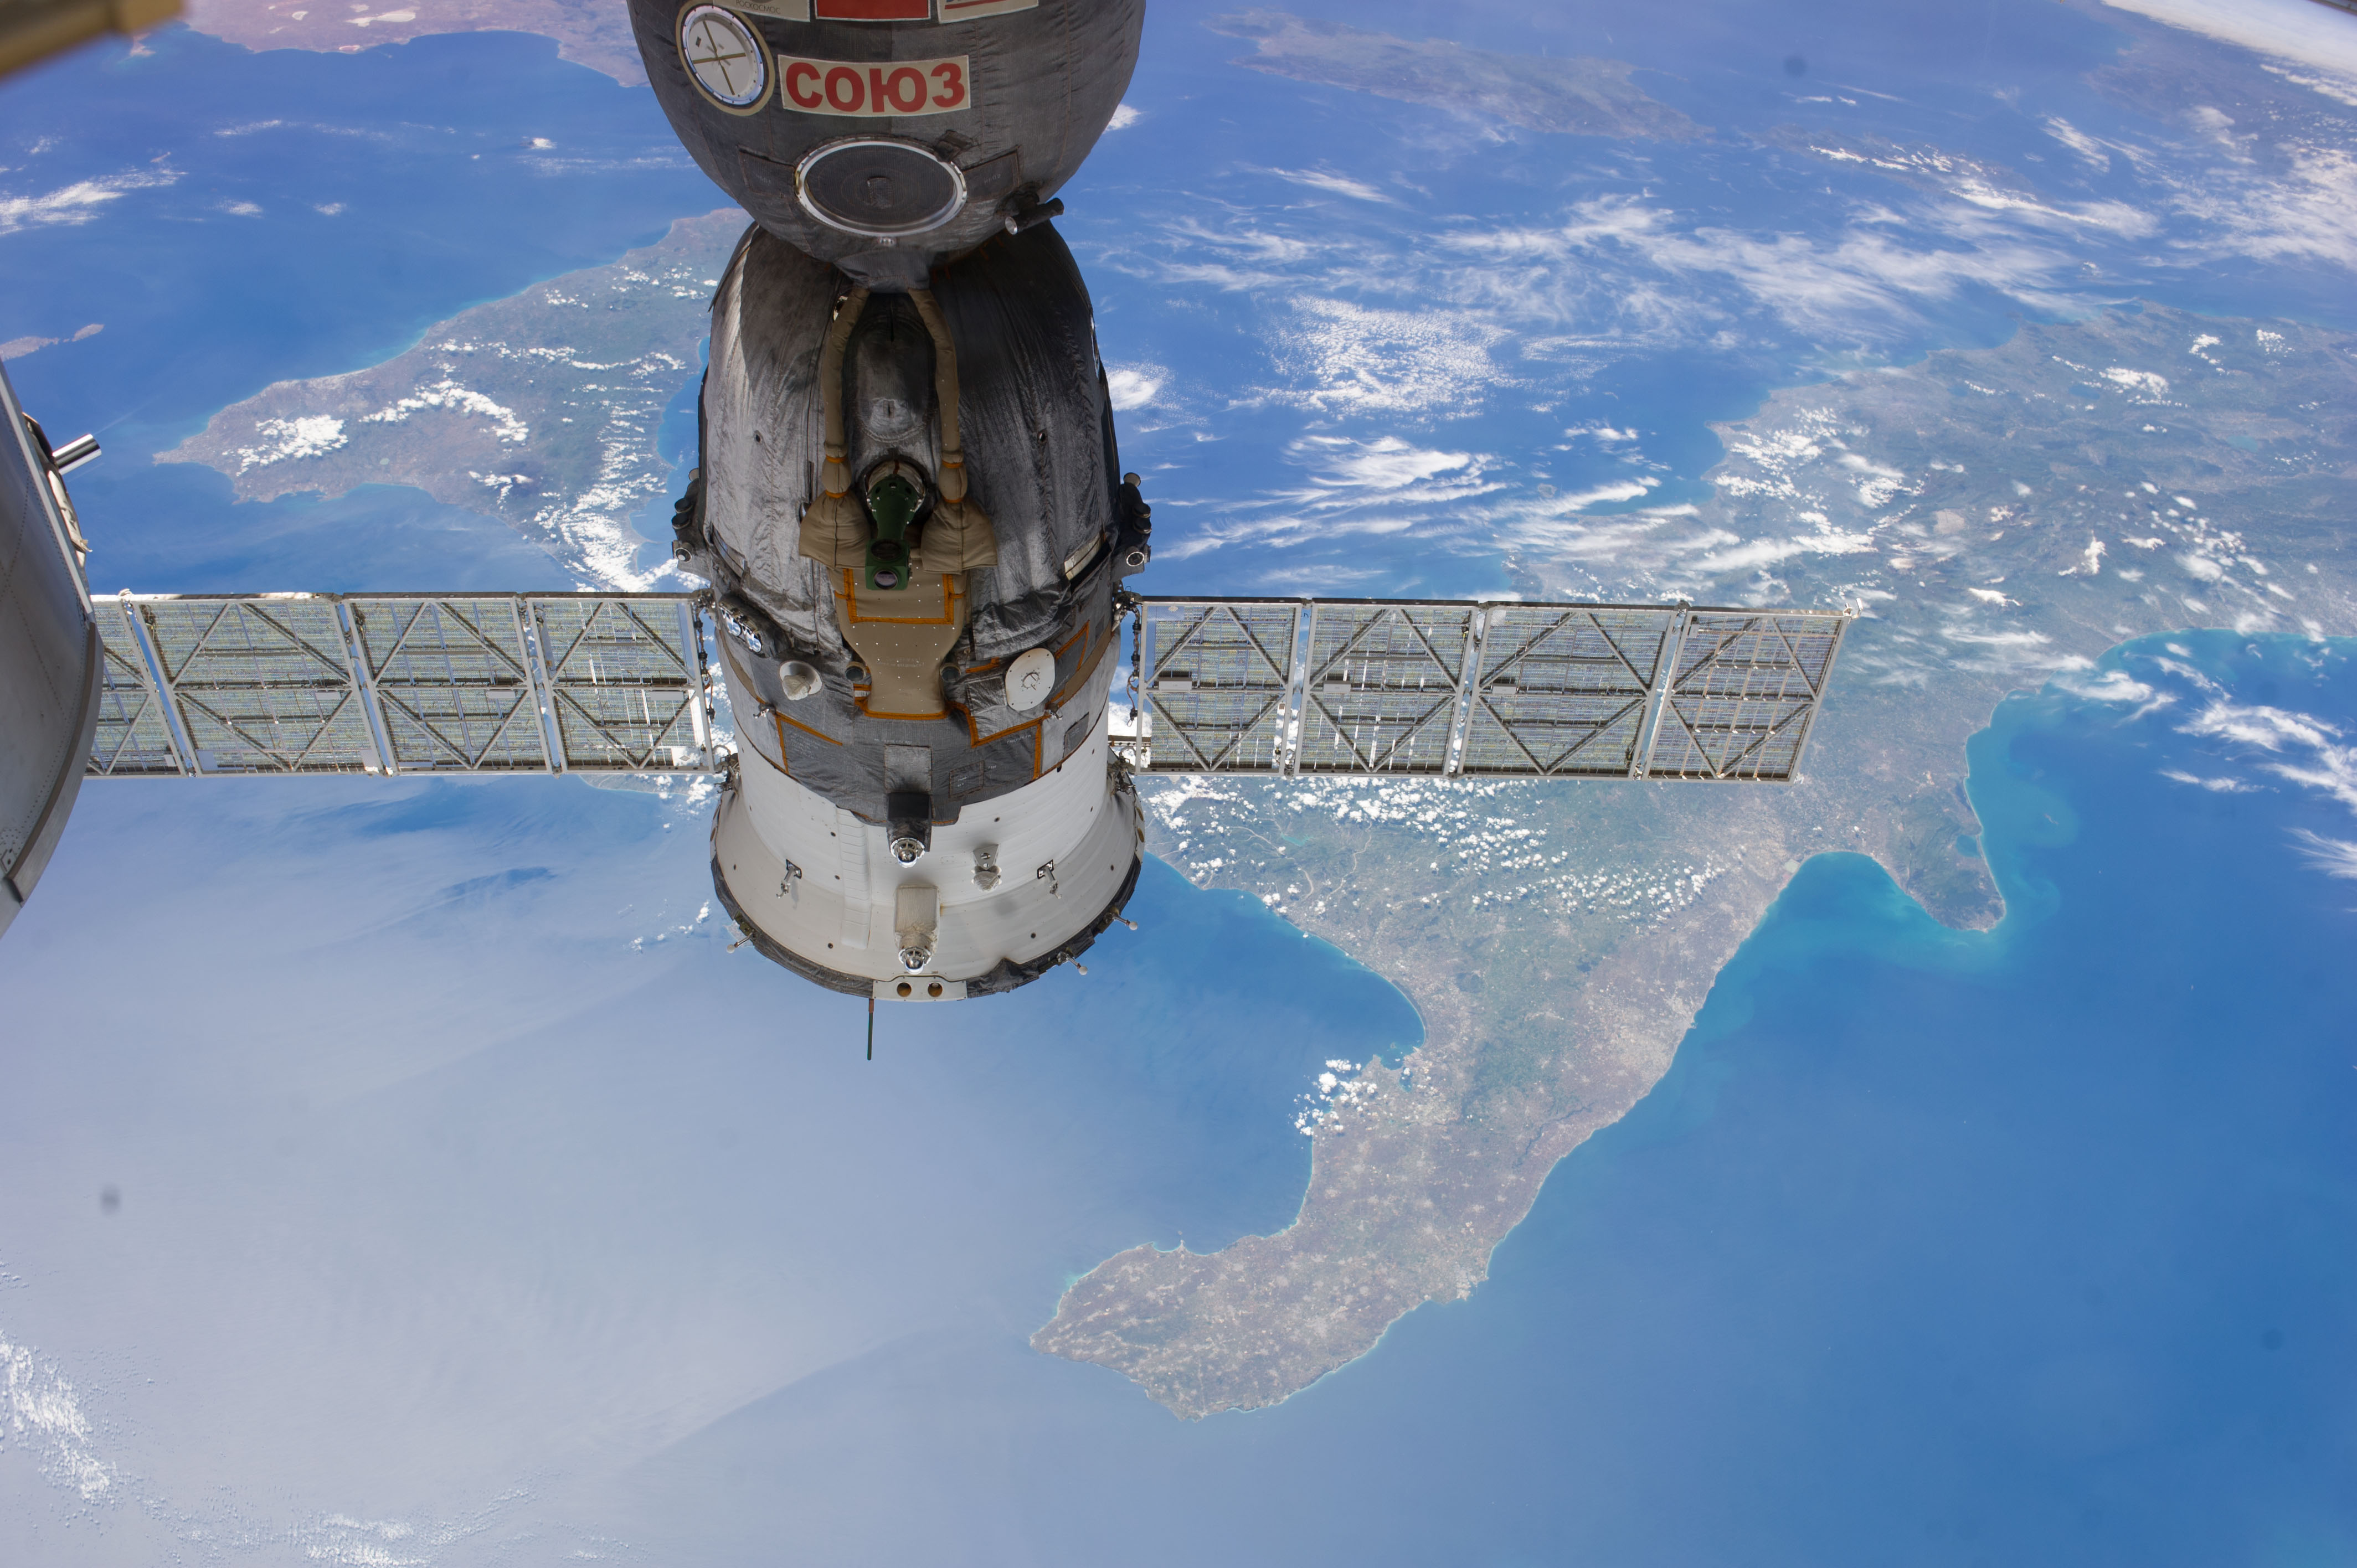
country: ITALY
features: COASTLINE, SOUTH ITALY, TARENTO CITY, CATANZARO CITY, COSENZA CITY, GULF OF TARANTO
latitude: 39.8
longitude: 16.4
